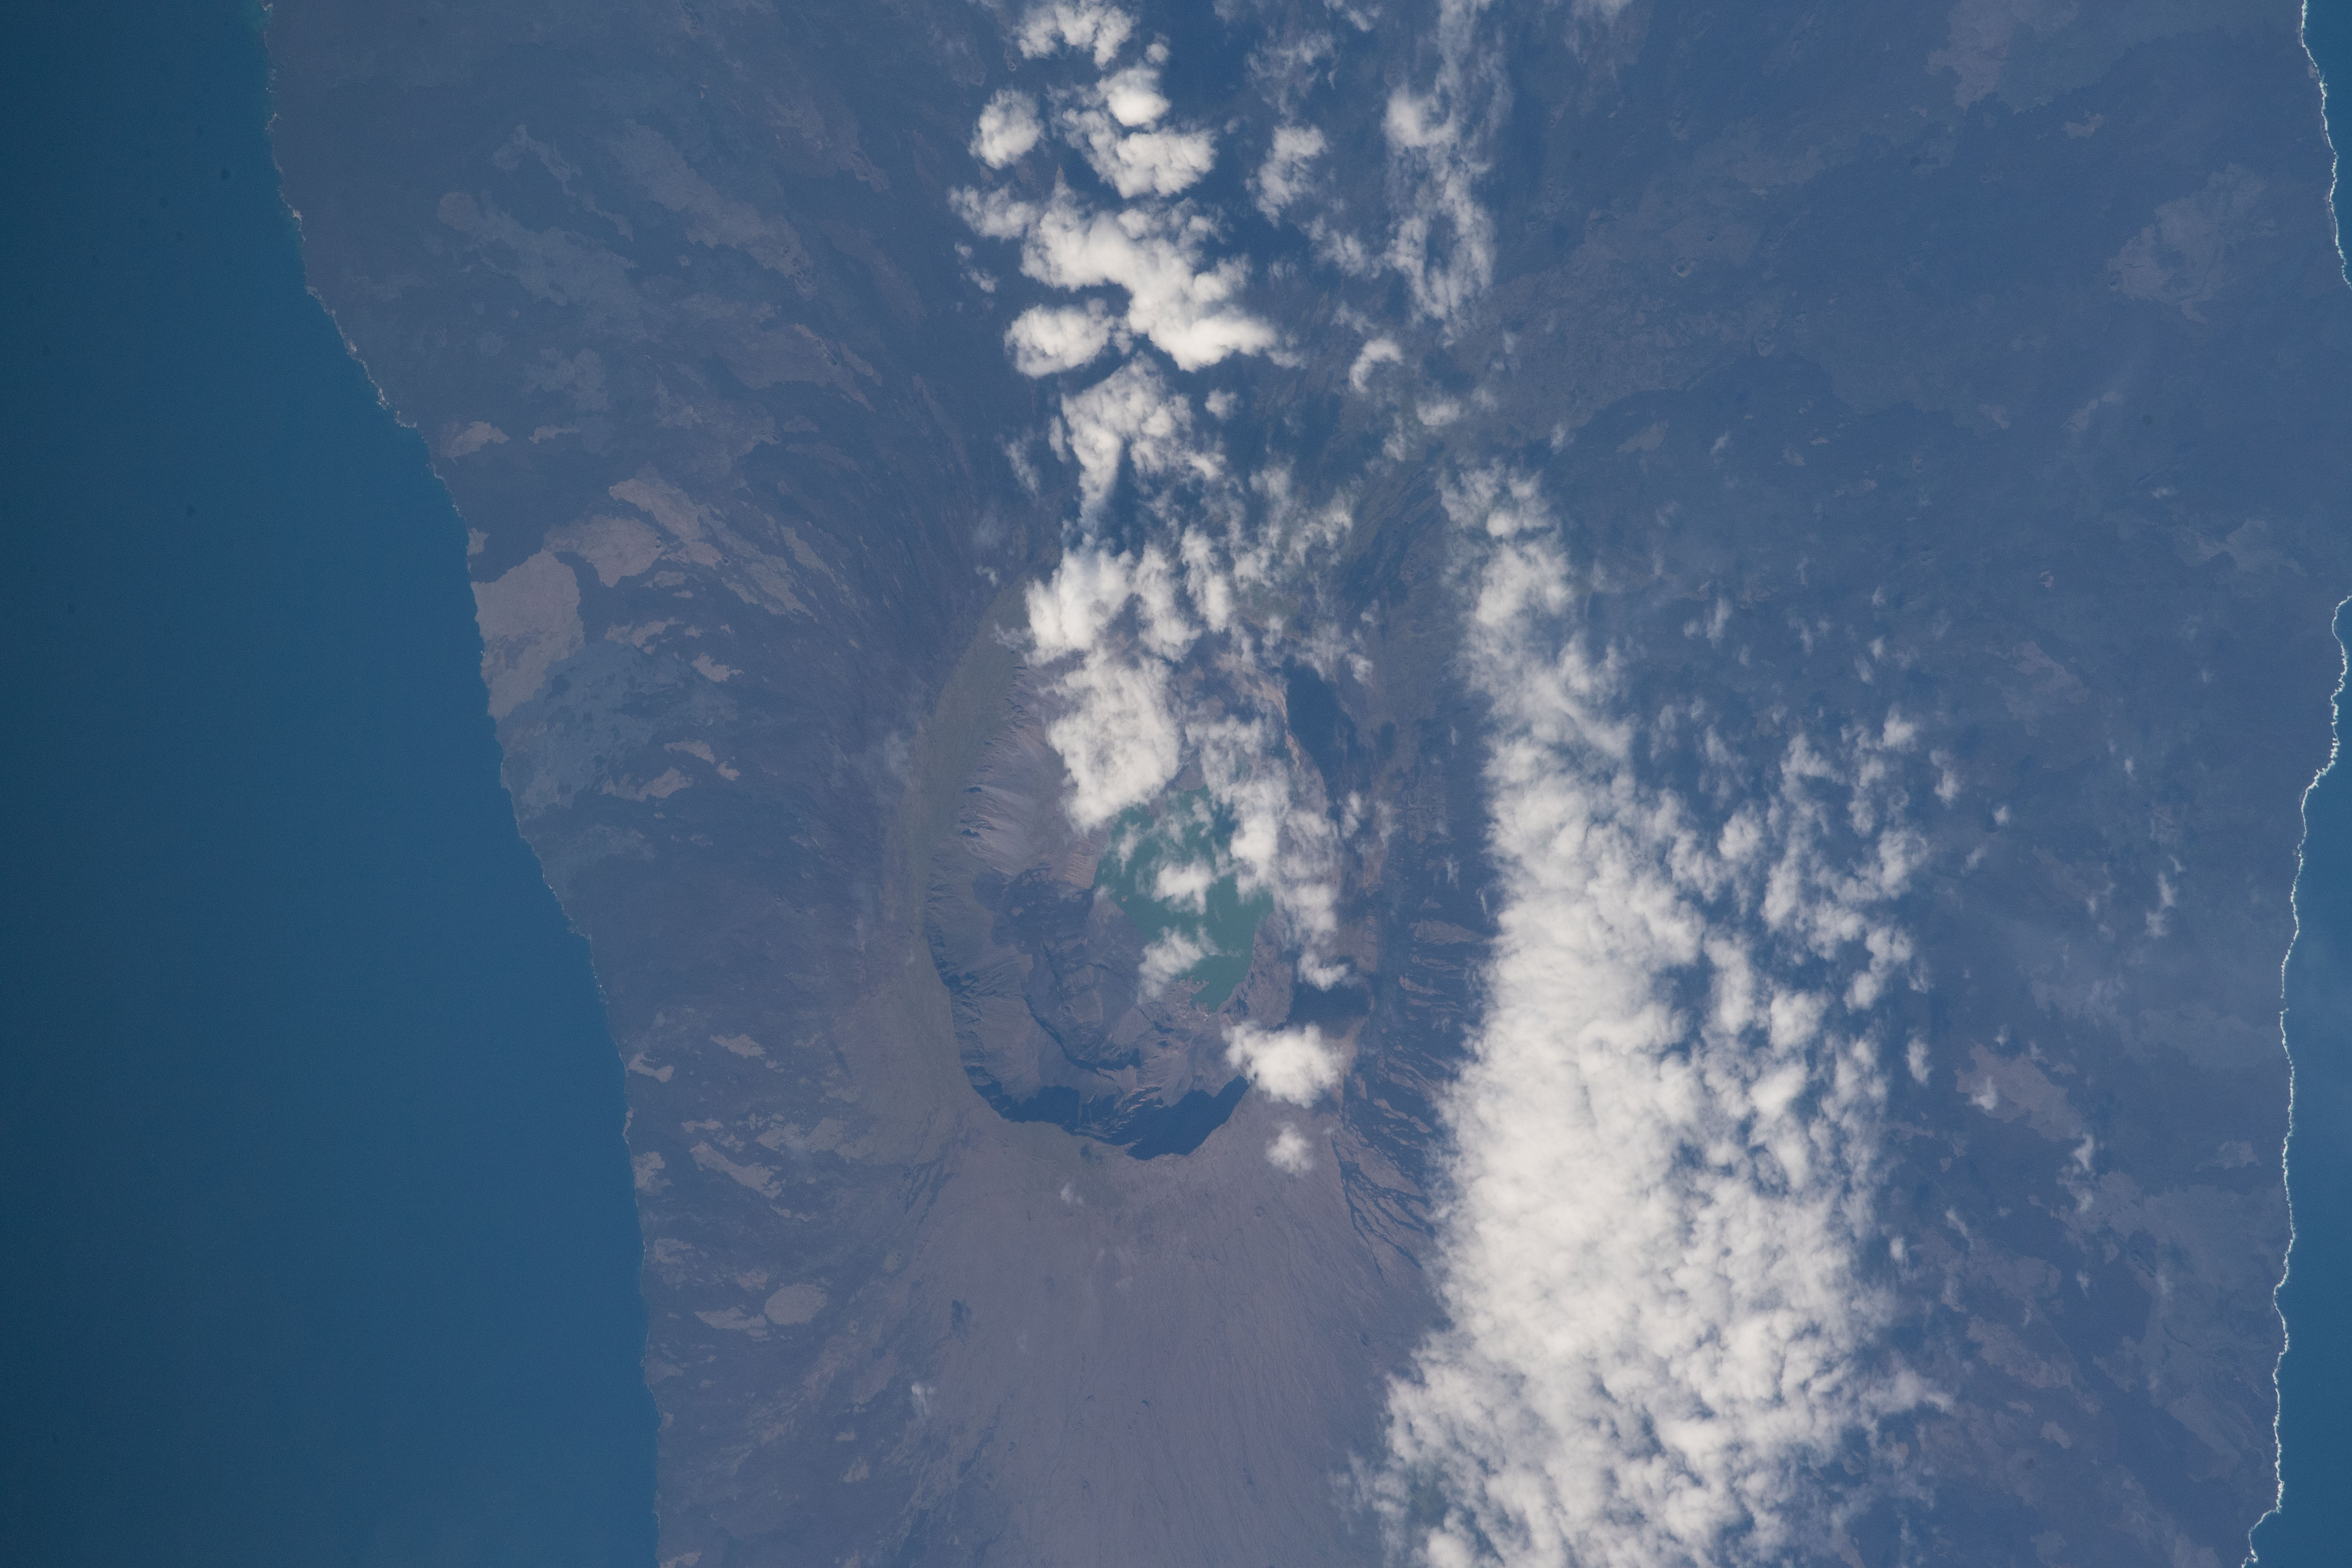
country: GALAPAGOS ISLANDS
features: GALAPAGOS ISLANDS, FERNANDINA ISLAND, ISABELA ISLAND, SANTIAGO ISLAND
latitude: -0.4
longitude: -91.5
